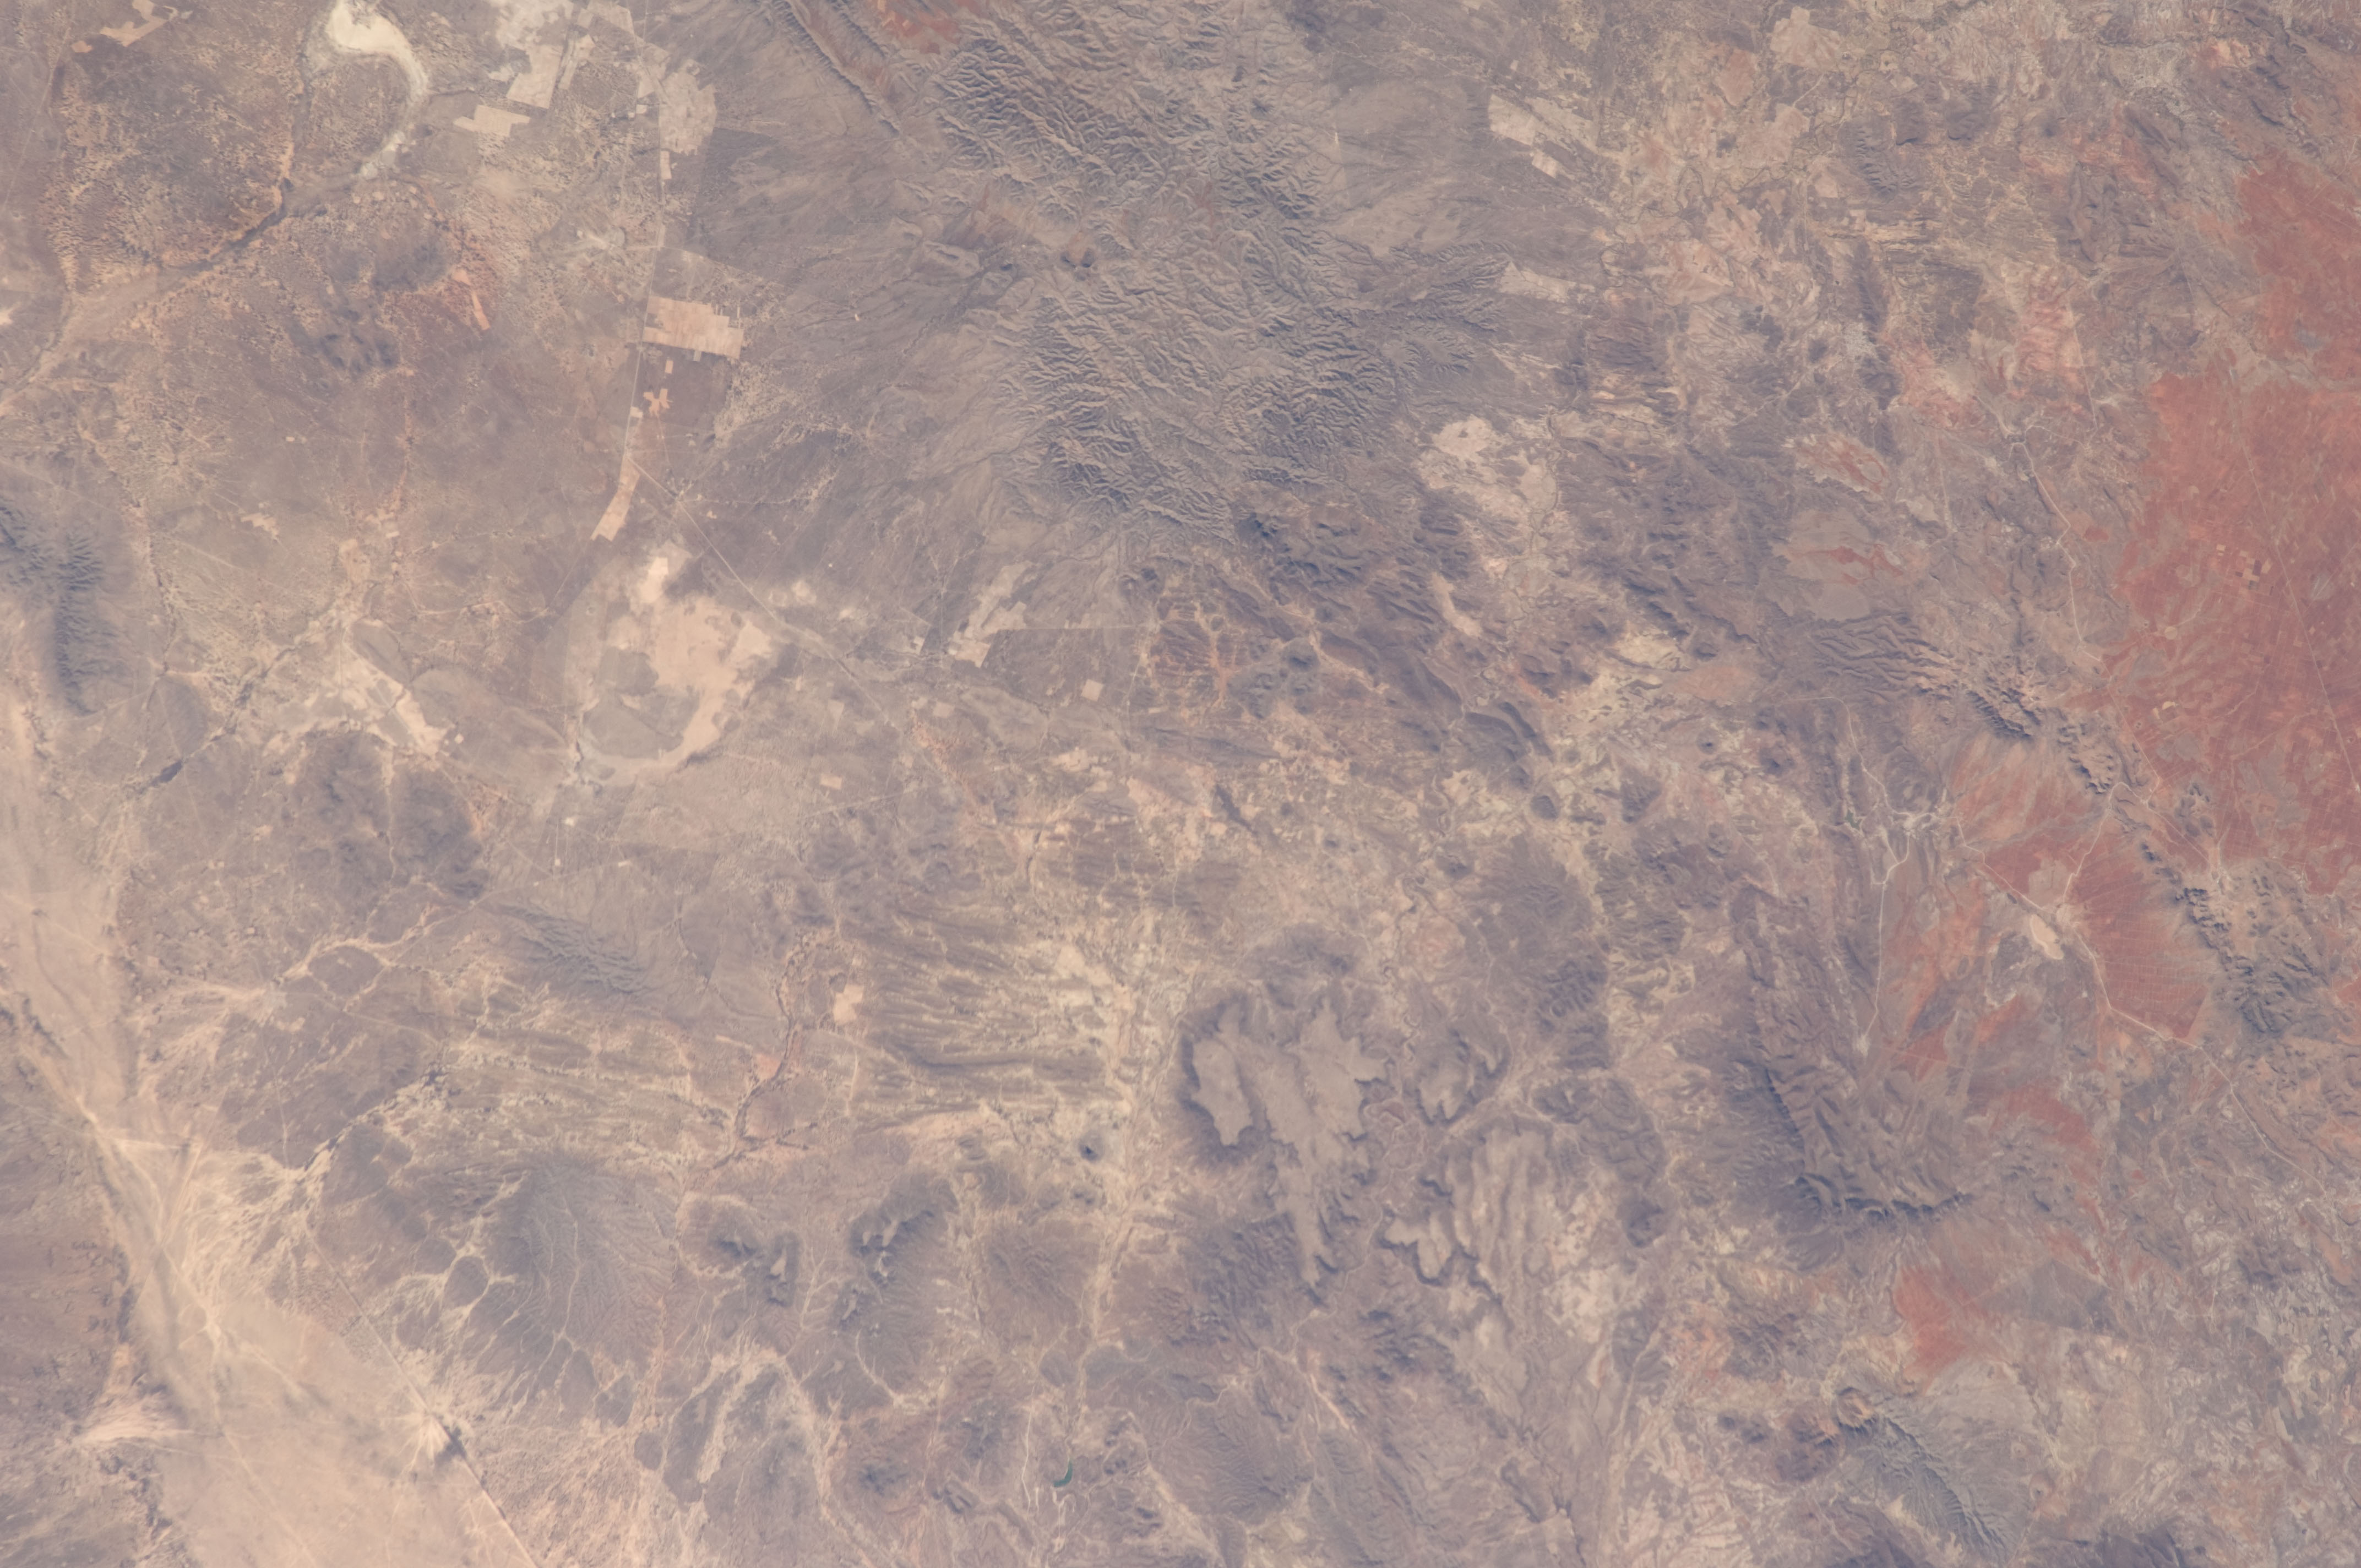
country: MEXICO
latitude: 24.2
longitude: -102.8
